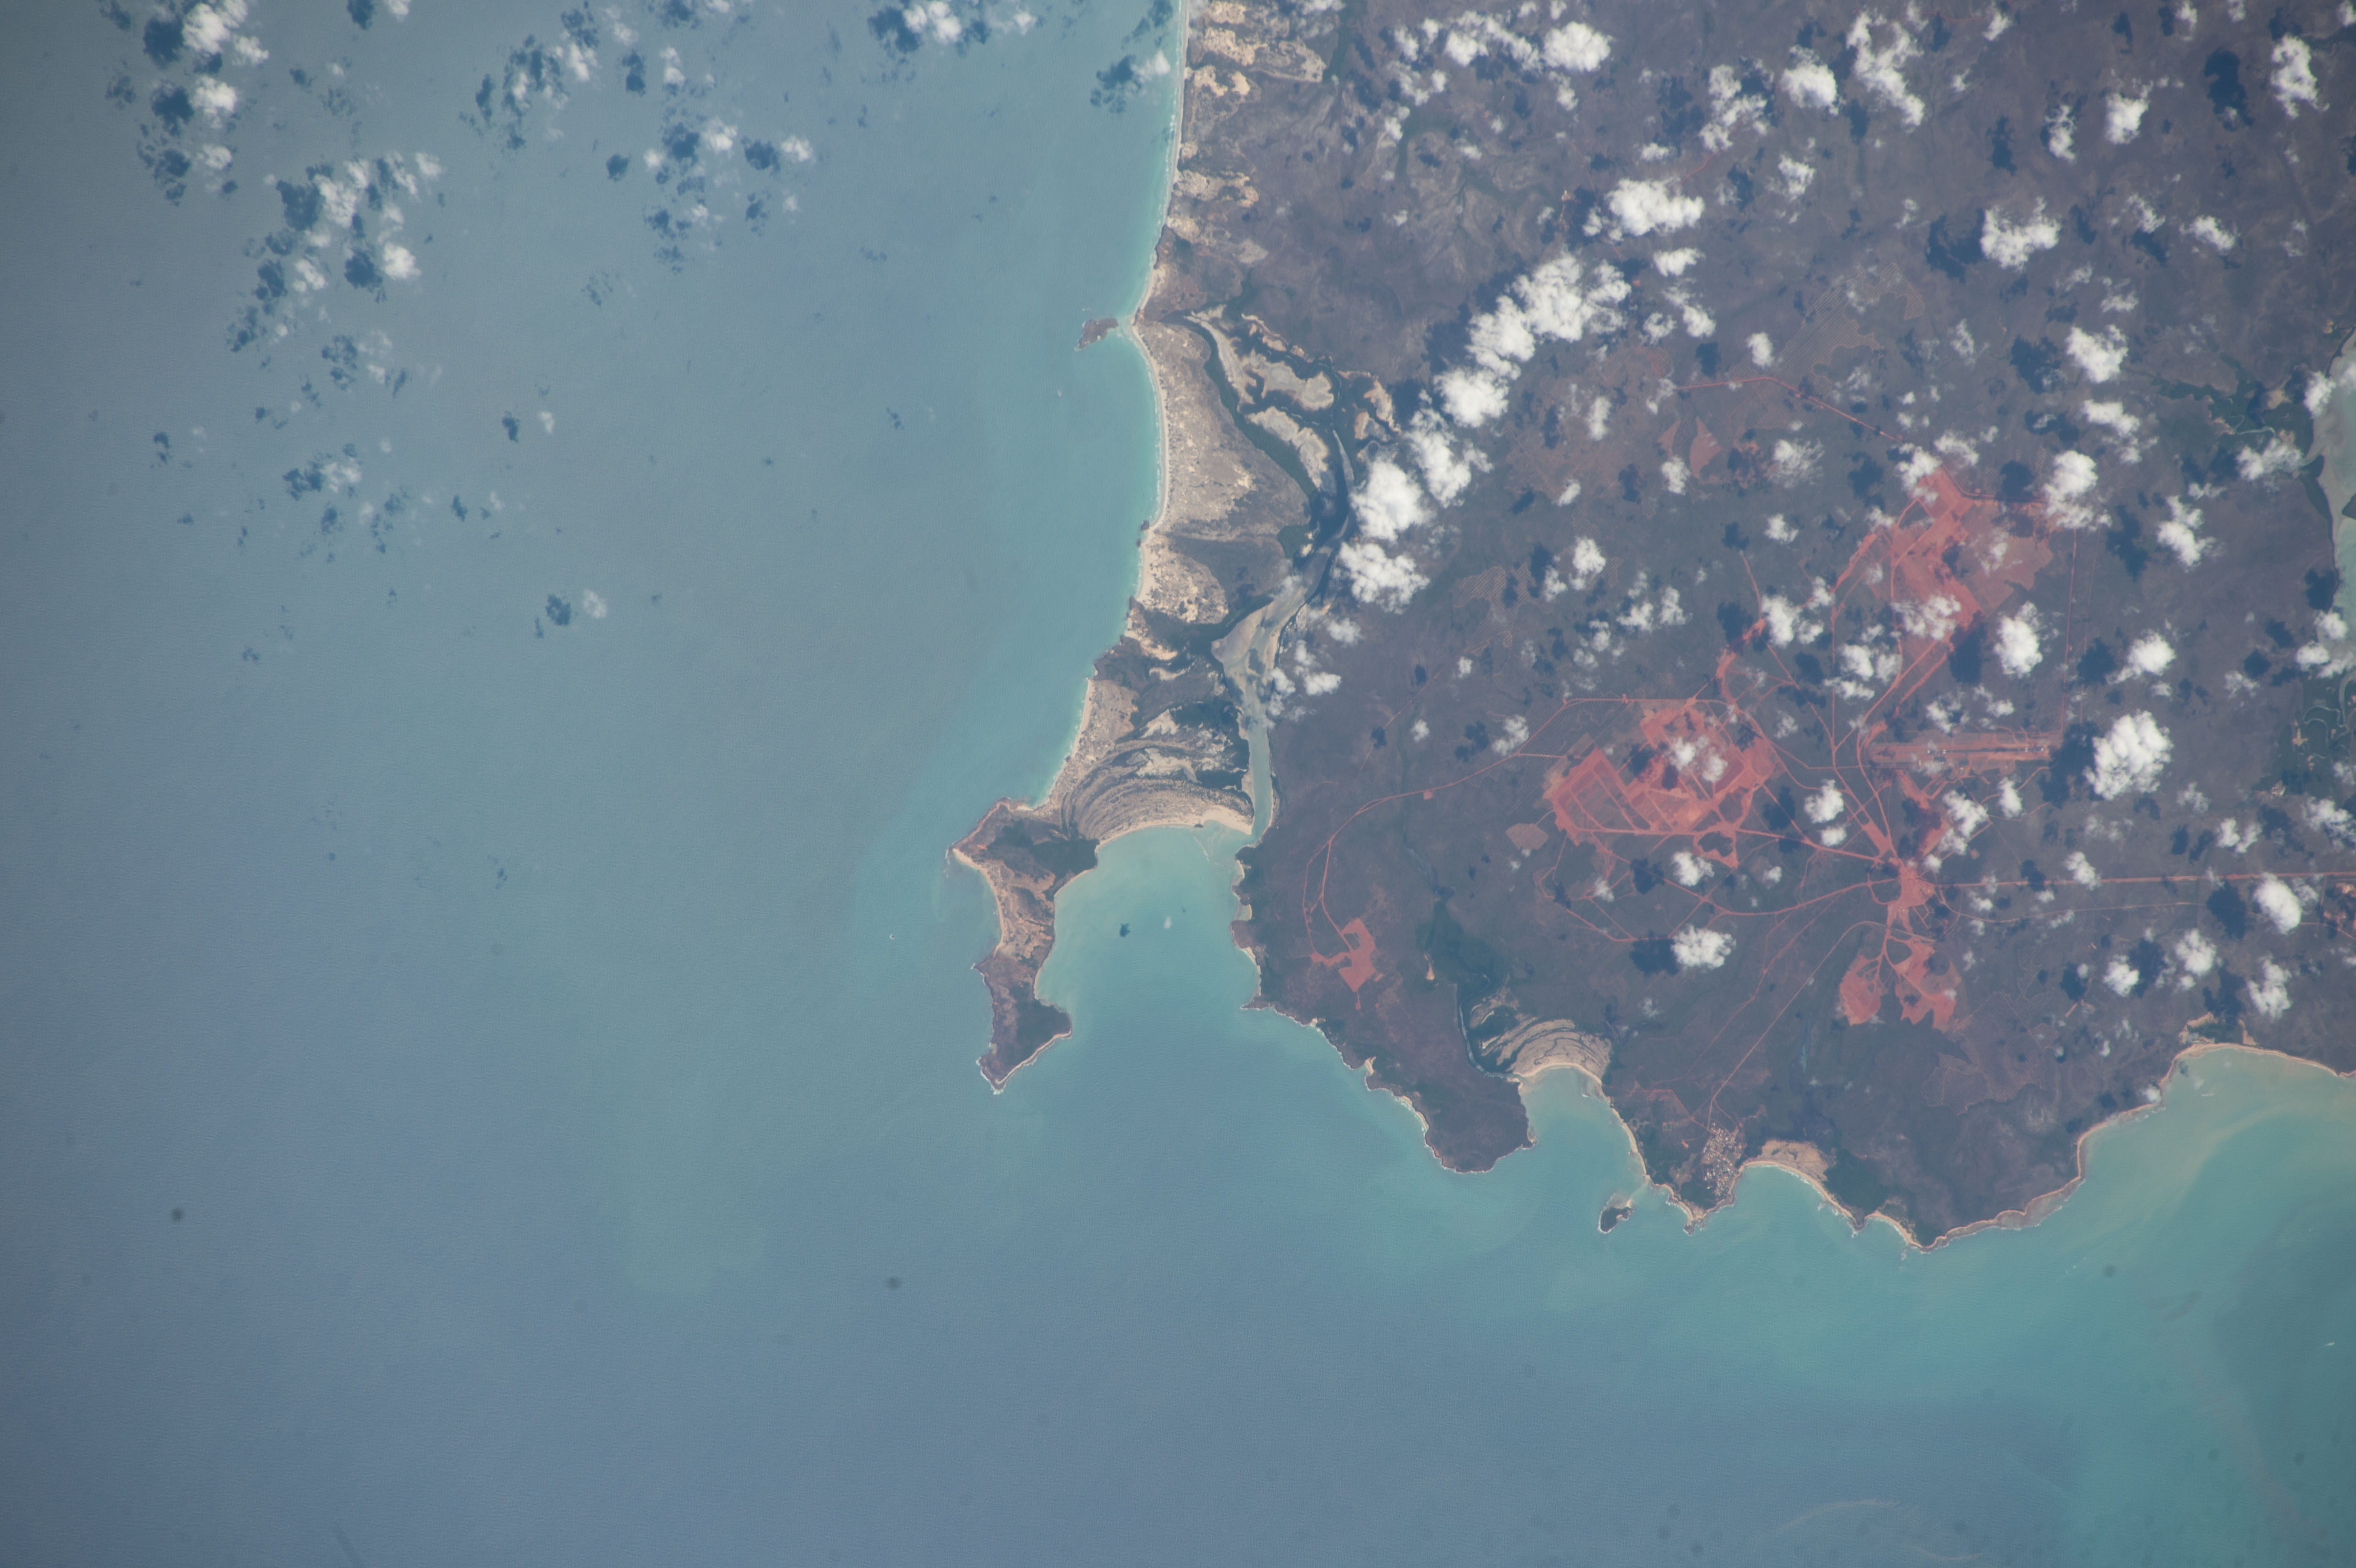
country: AUSTRALIA-NT
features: MILES ISLAND,NORTHERN TERRITORY,GOVE BAUXITE MINE,RANGURA BEACH,CAPE ARNHEM,DALYWOI BAY,AUSTRALIA,GARRIRRI BEACH
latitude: -12.4
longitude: 136.9
